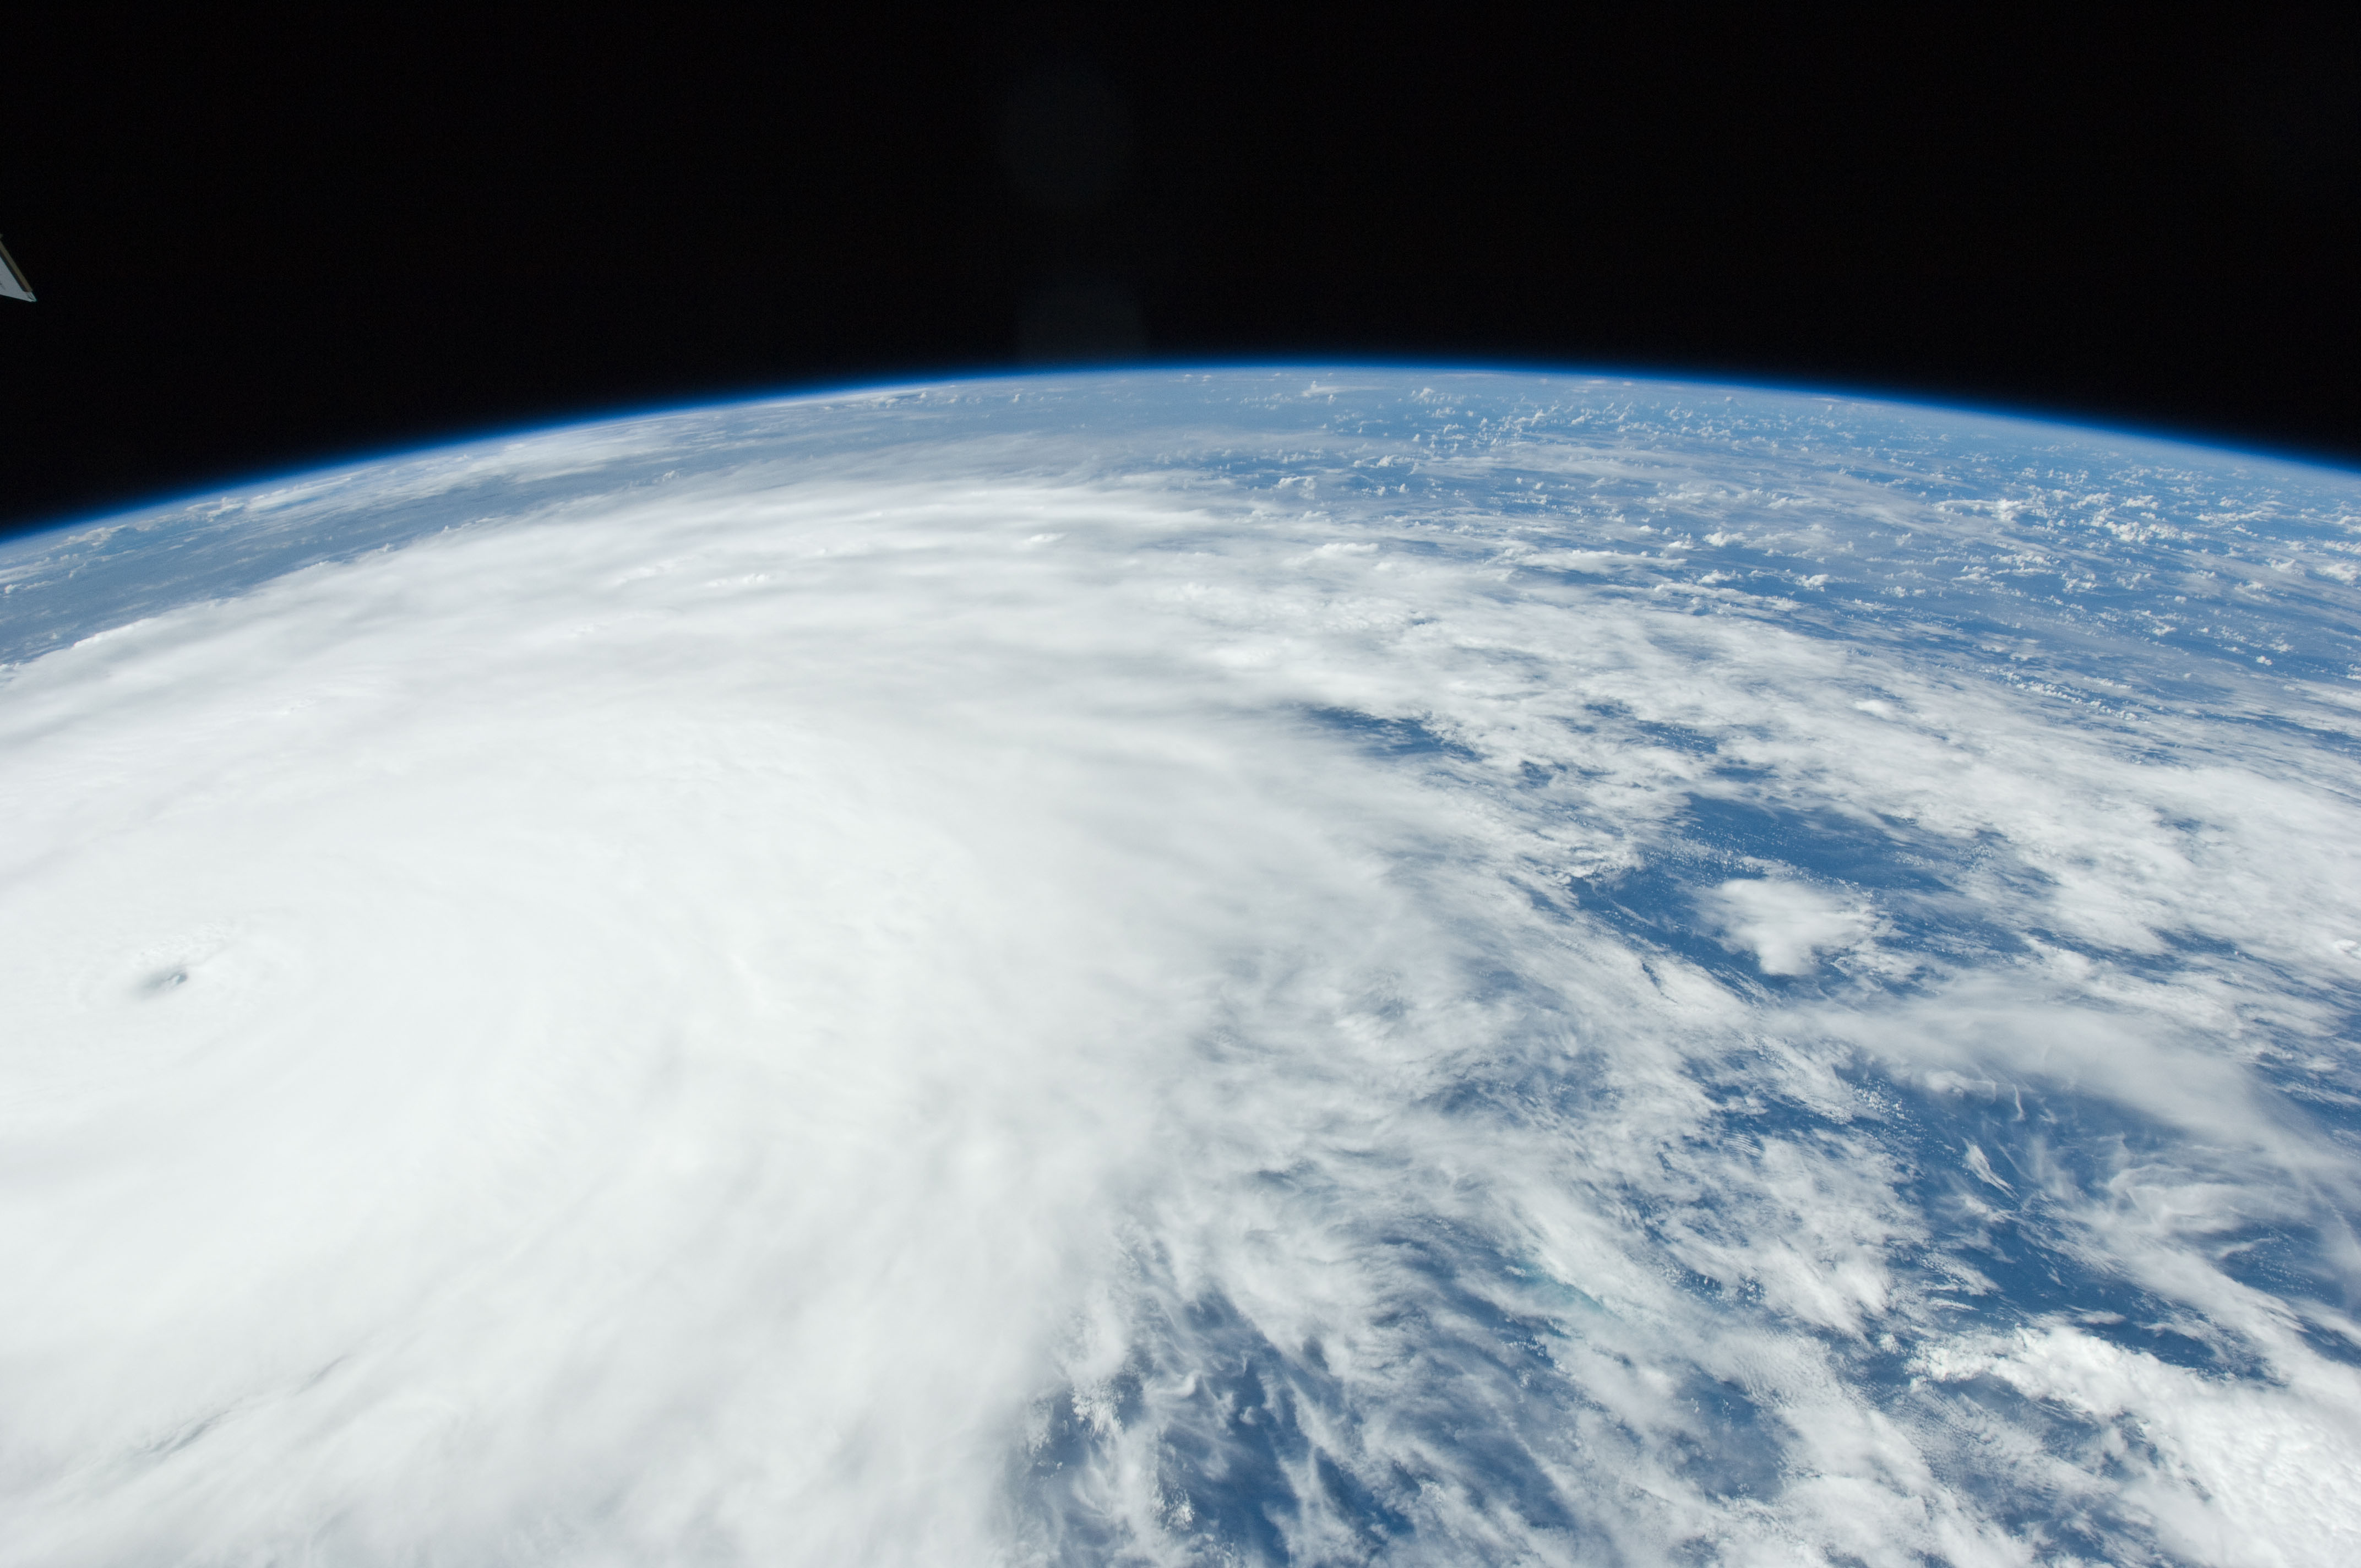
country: BAHAMAS
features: PAN-HURRICANE IRENE, ATLANTIC O., EYE, STORM BANDS, ISS
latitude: 23.5
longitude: -74.5
